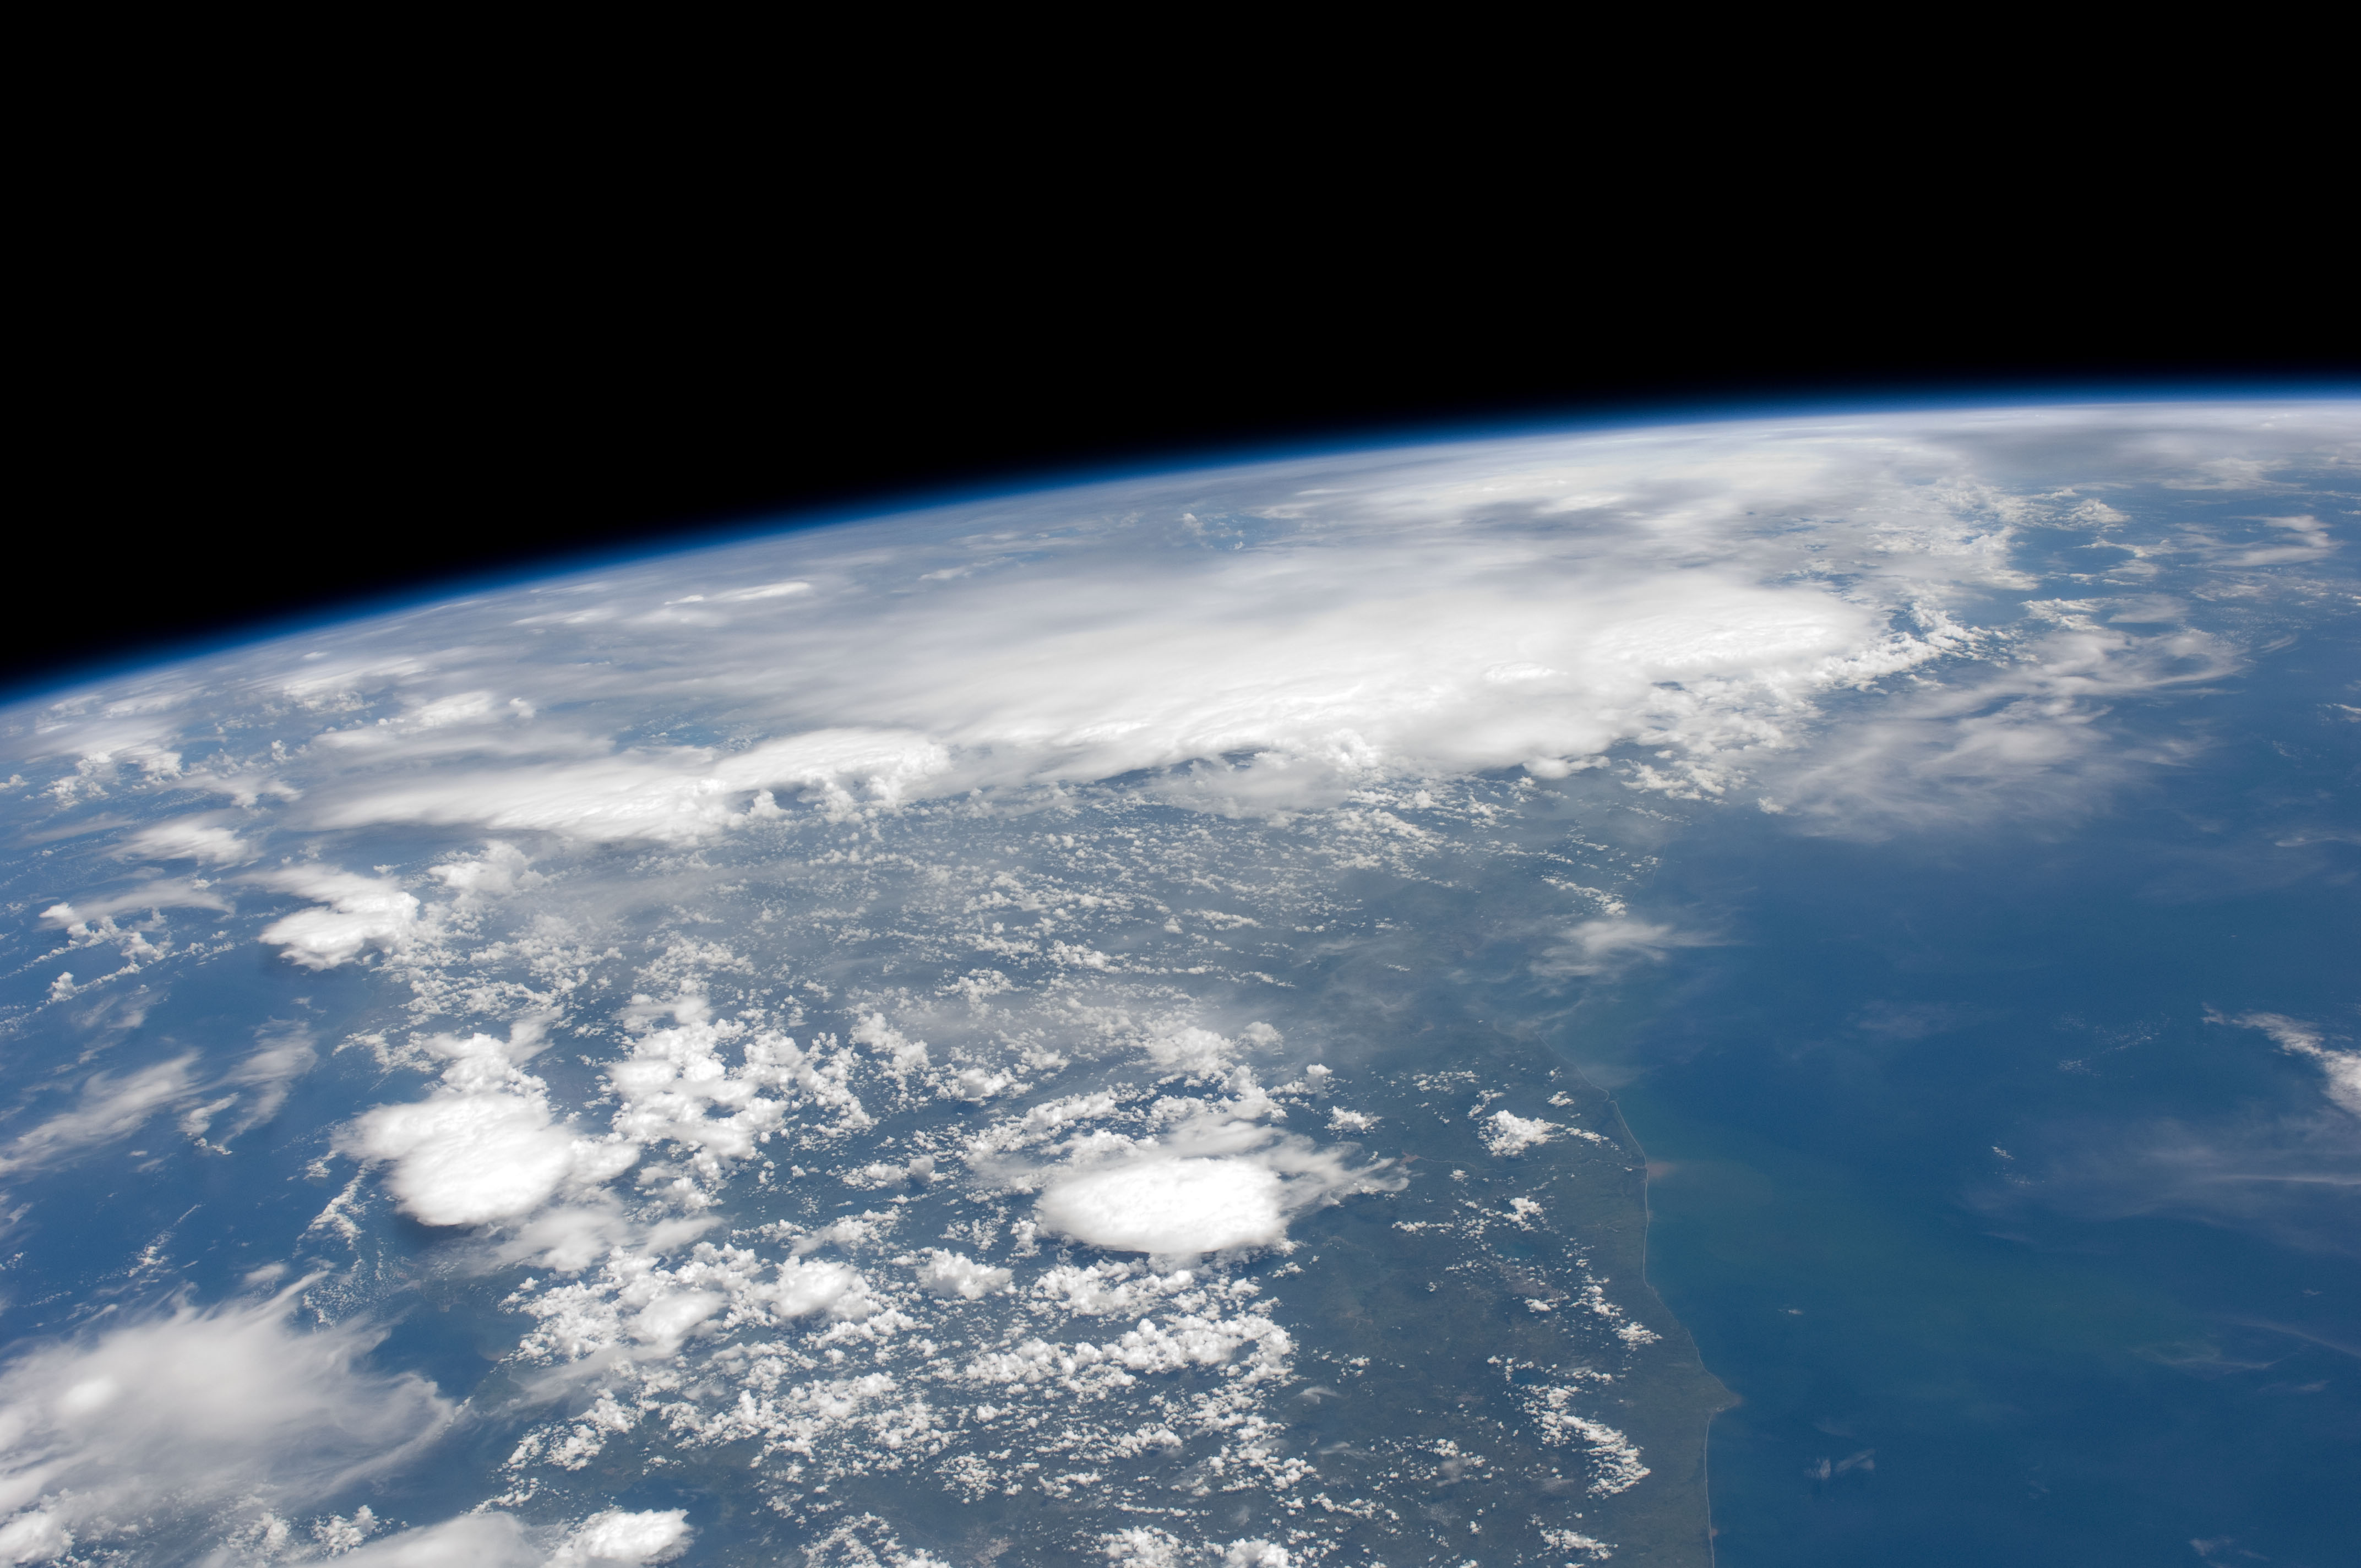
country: HONDURAS
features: PAN- G. OF MEXICO, SEDIMENT, THUNDERSTORMS
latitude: 14.0
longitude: -86.5
